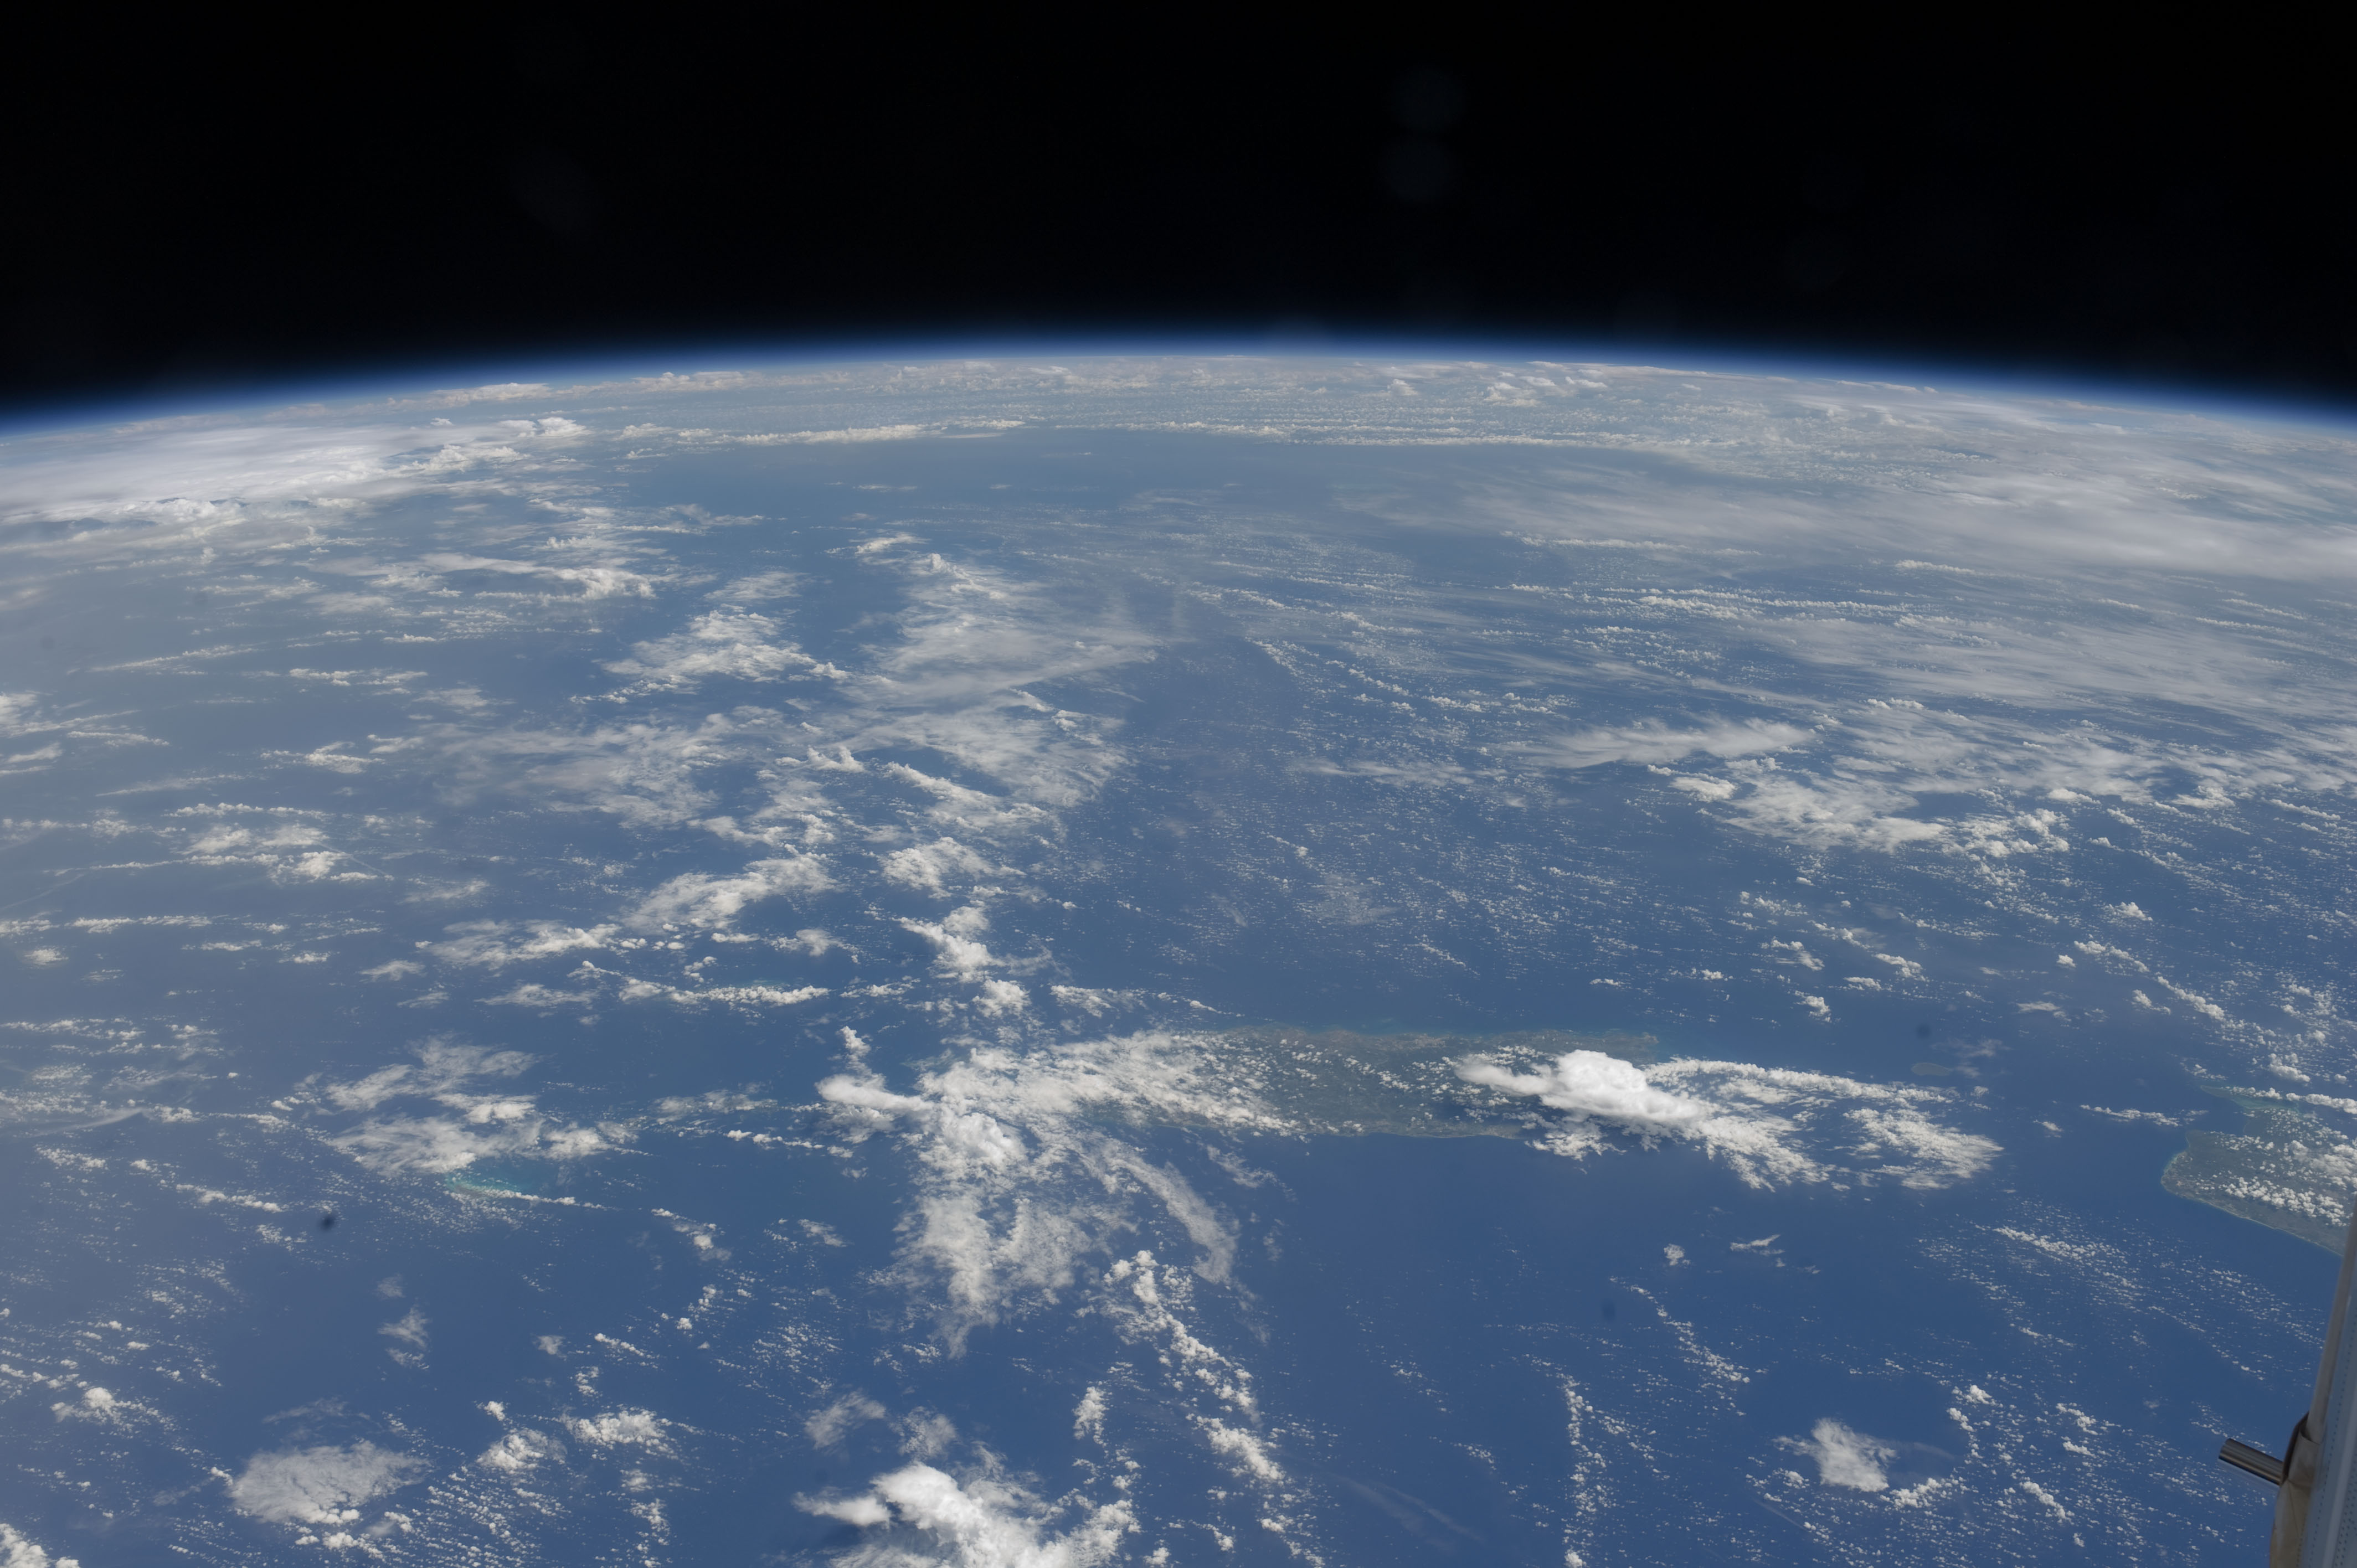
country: PUERTO RICO
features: PAN-CARIBBEAN S., PUERTO RICO, S. AMERICA, E. HISPANIOLA, ISS, HAZE
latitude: 16.5
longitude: -66.5
